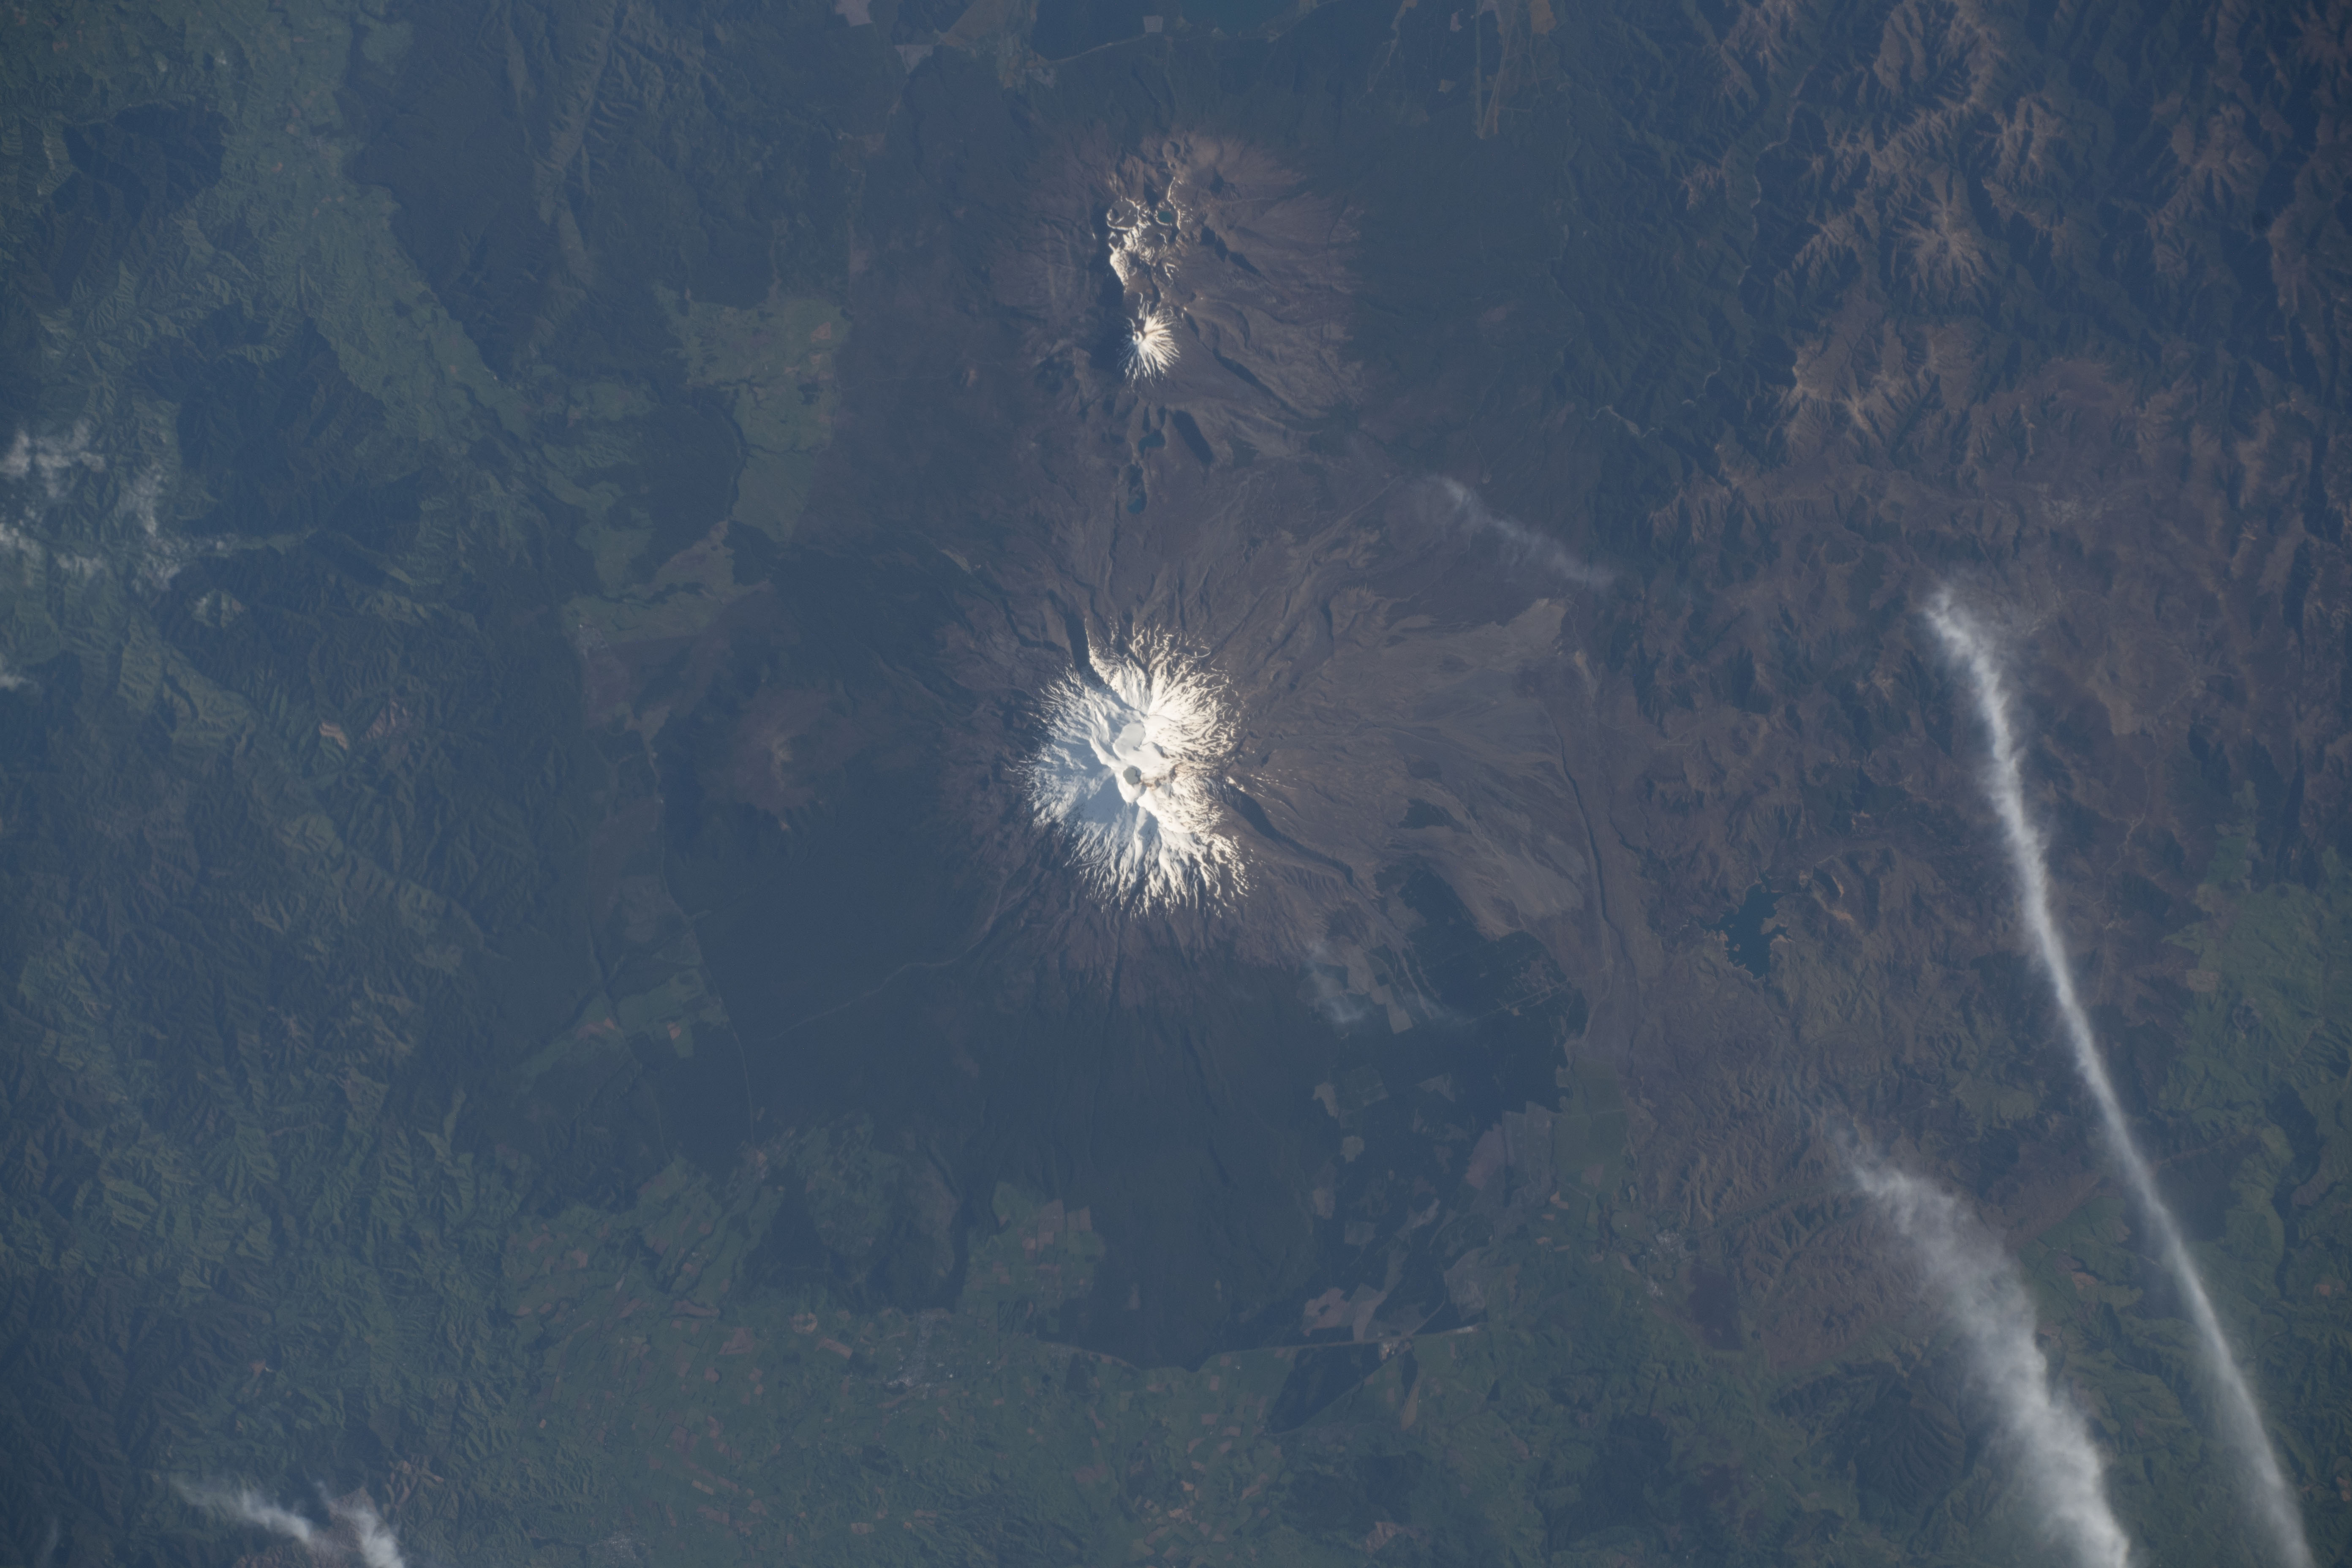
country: NEW ZEALAND-NI
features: MOUNT RUAPEHU, MOUNT NGAURUHOE
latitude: -39.3
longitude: 175.6
